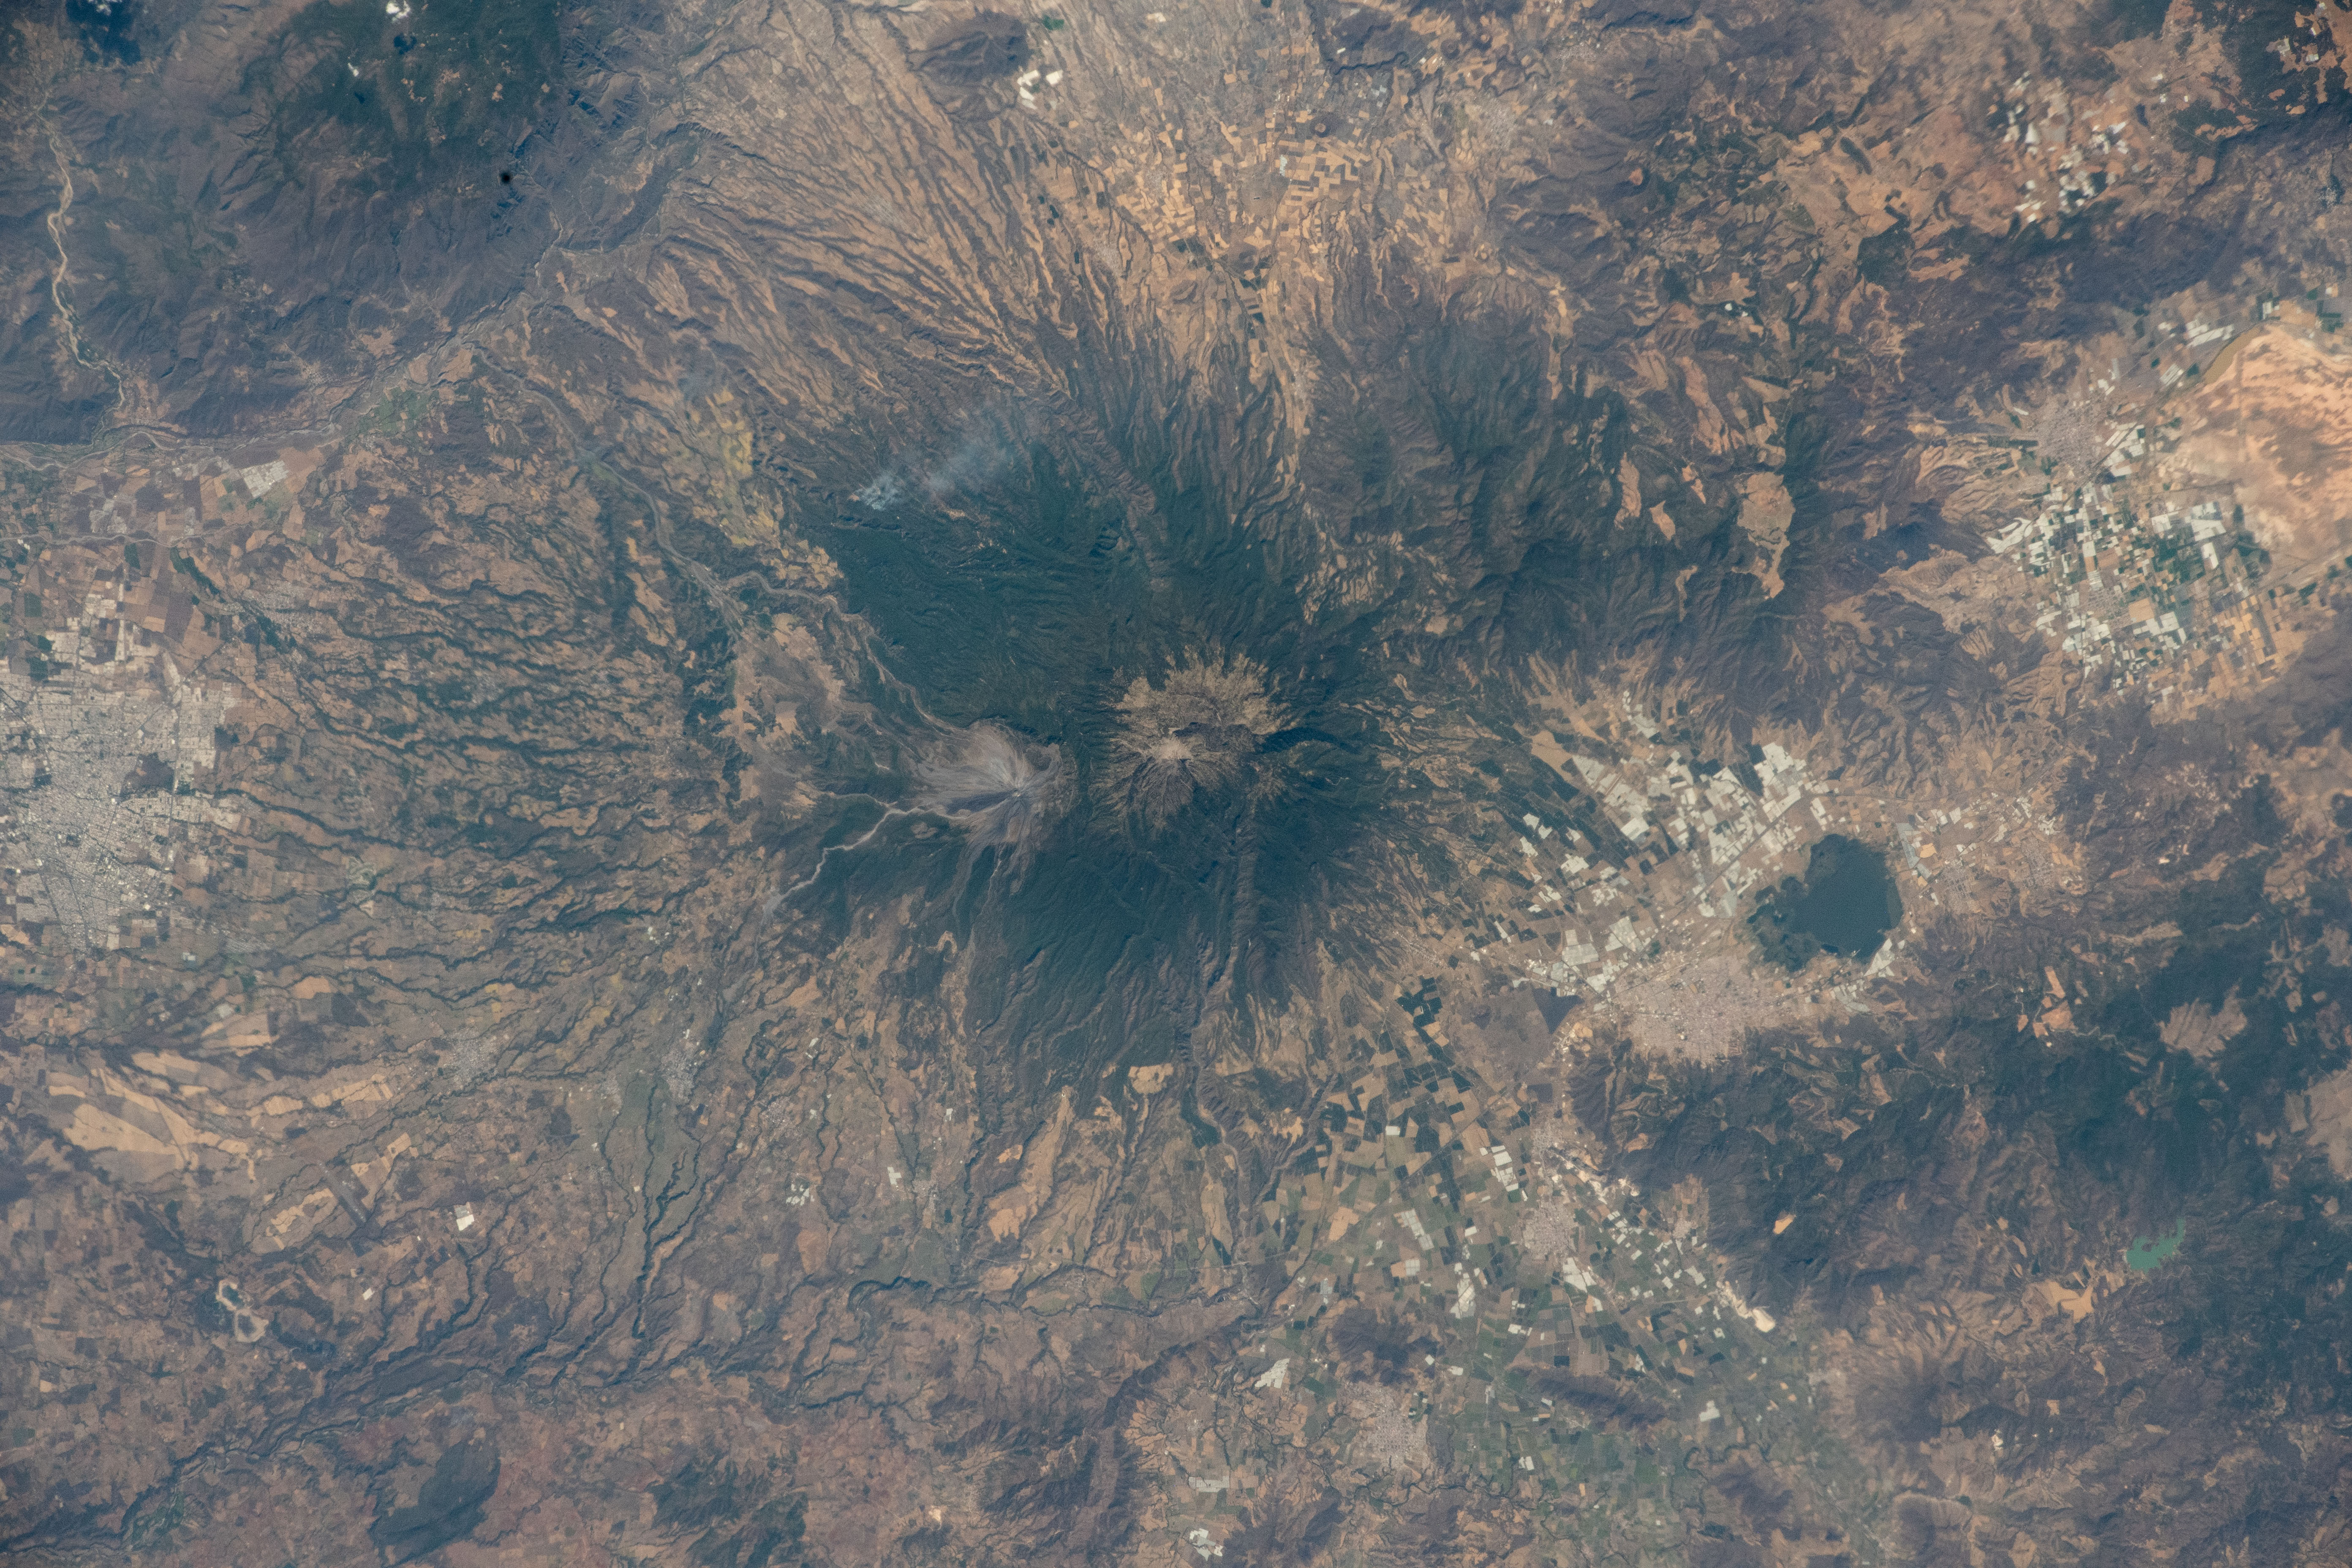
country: MEXICO
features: COLIMA VOLCANO, COLIMA CITY, VOLCANO
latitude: 19.6
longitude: -103.6
